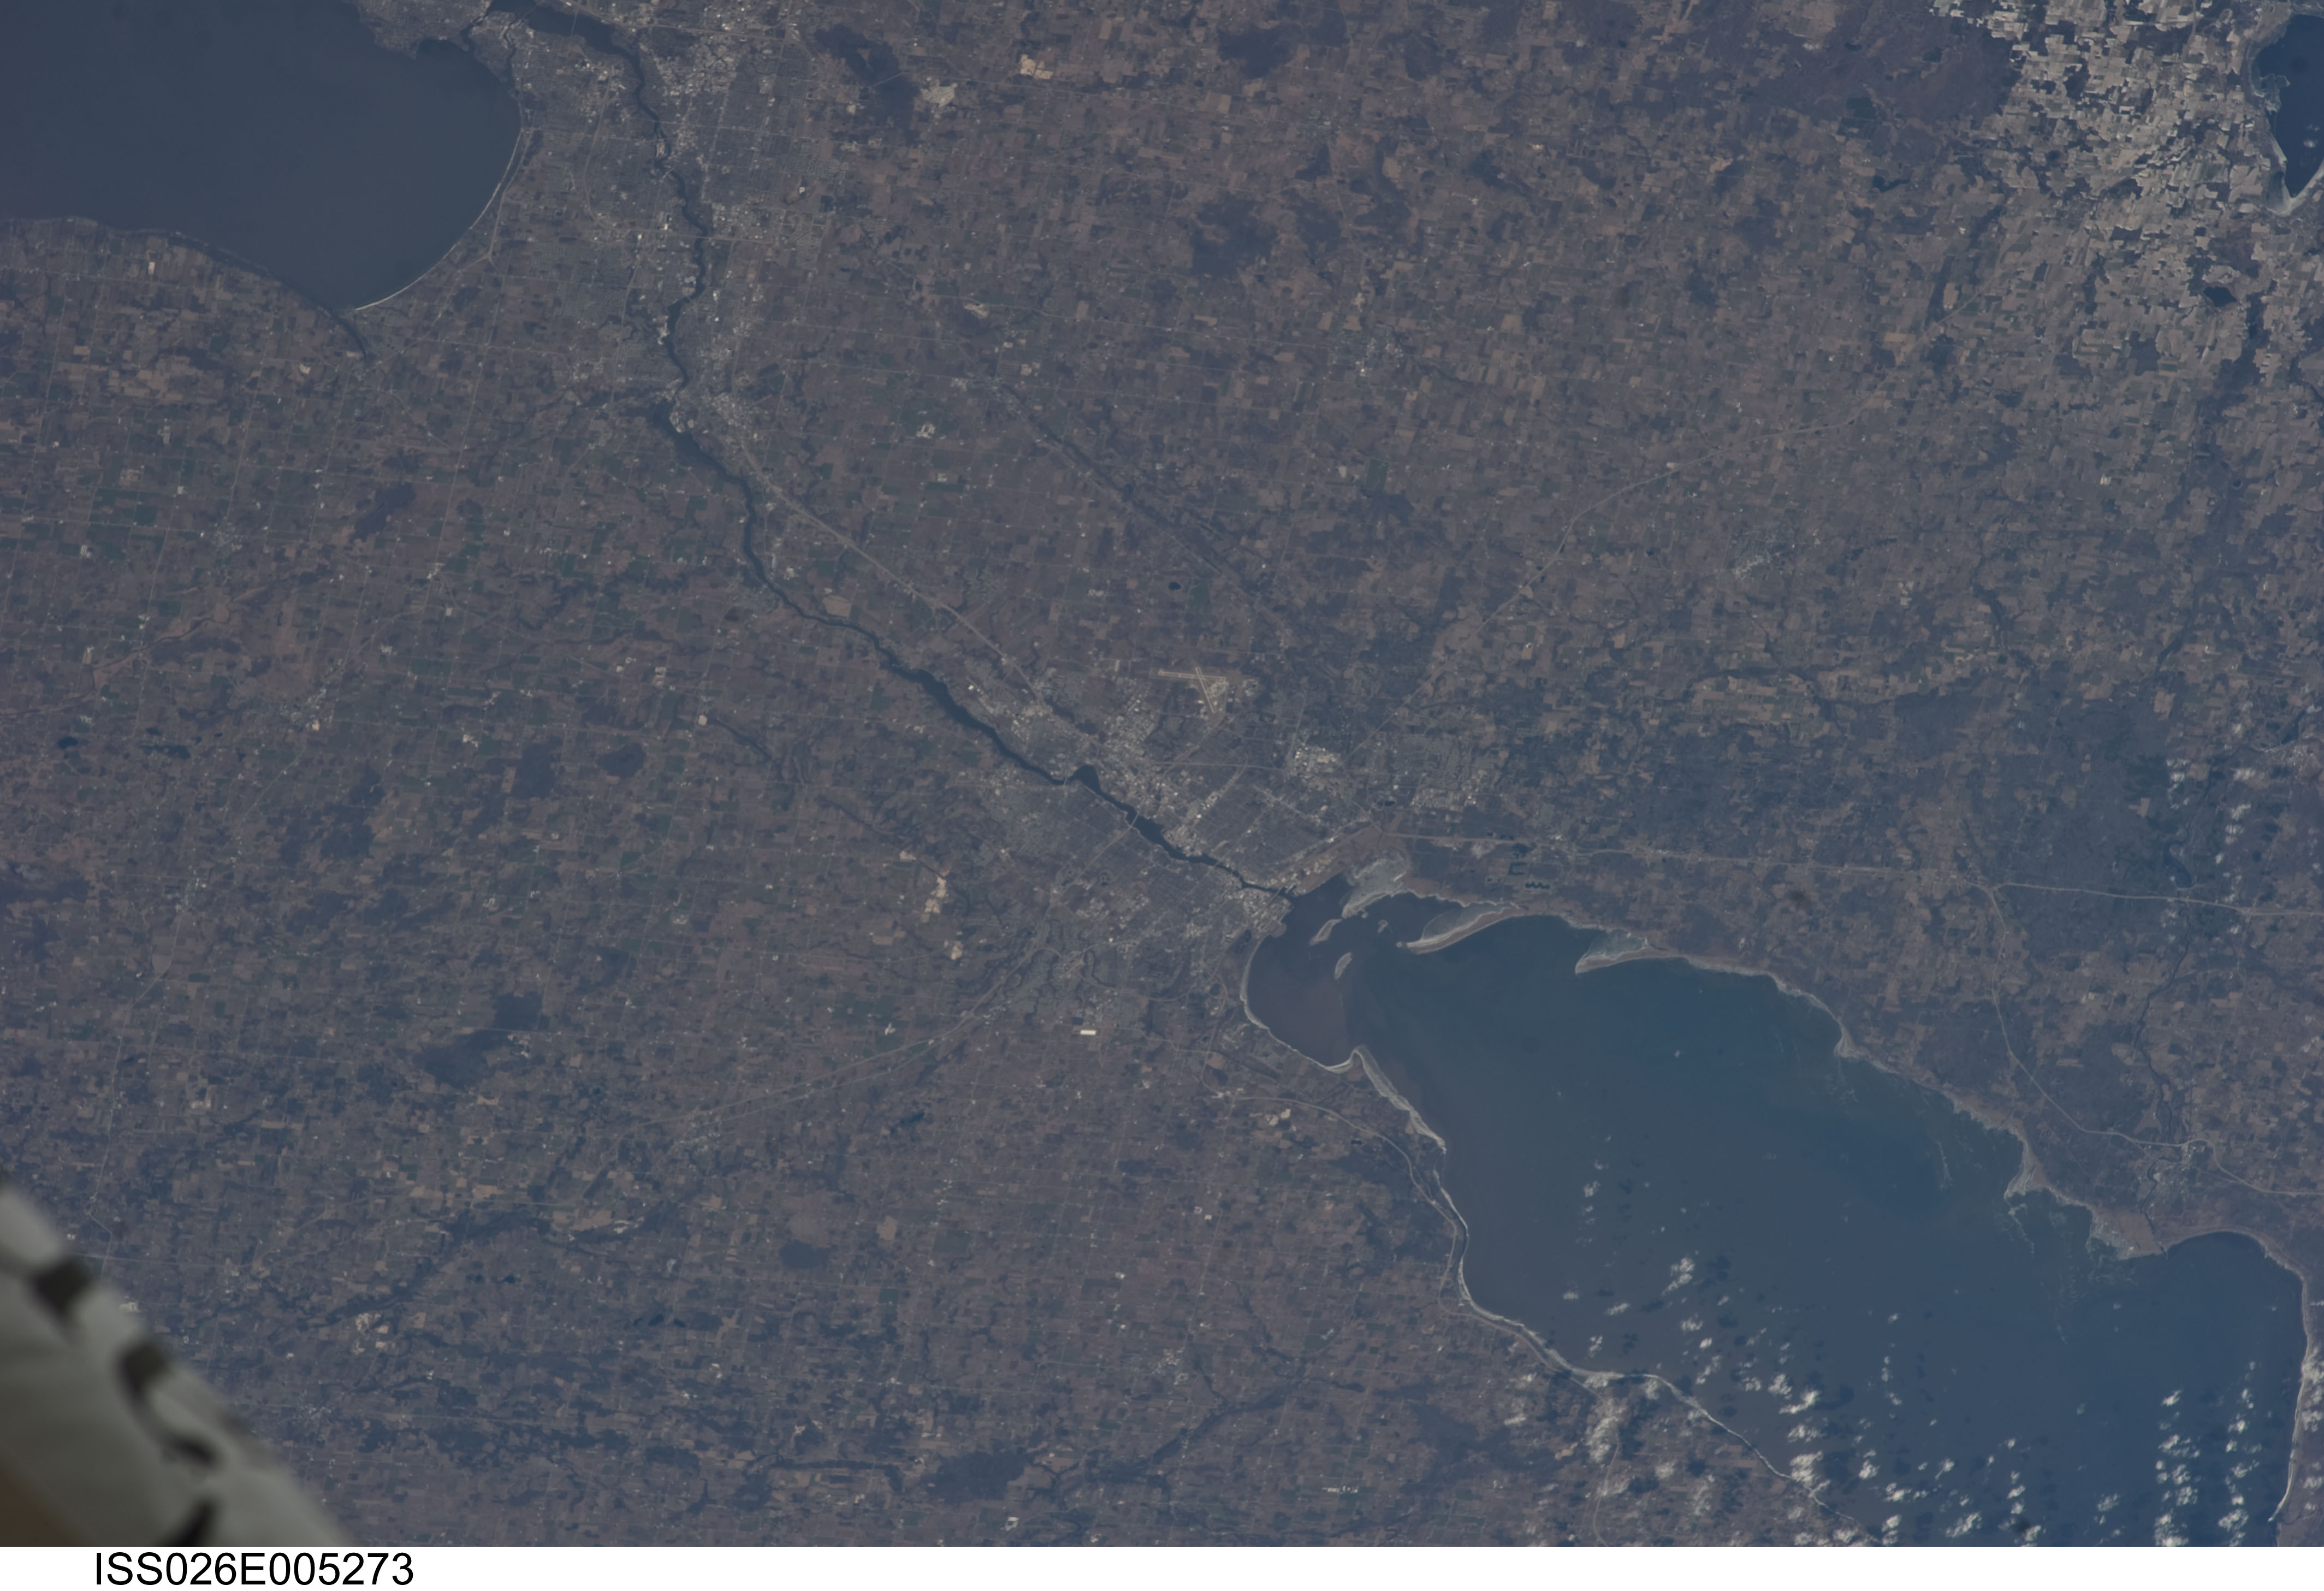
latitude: 44.5
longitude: -88.1
